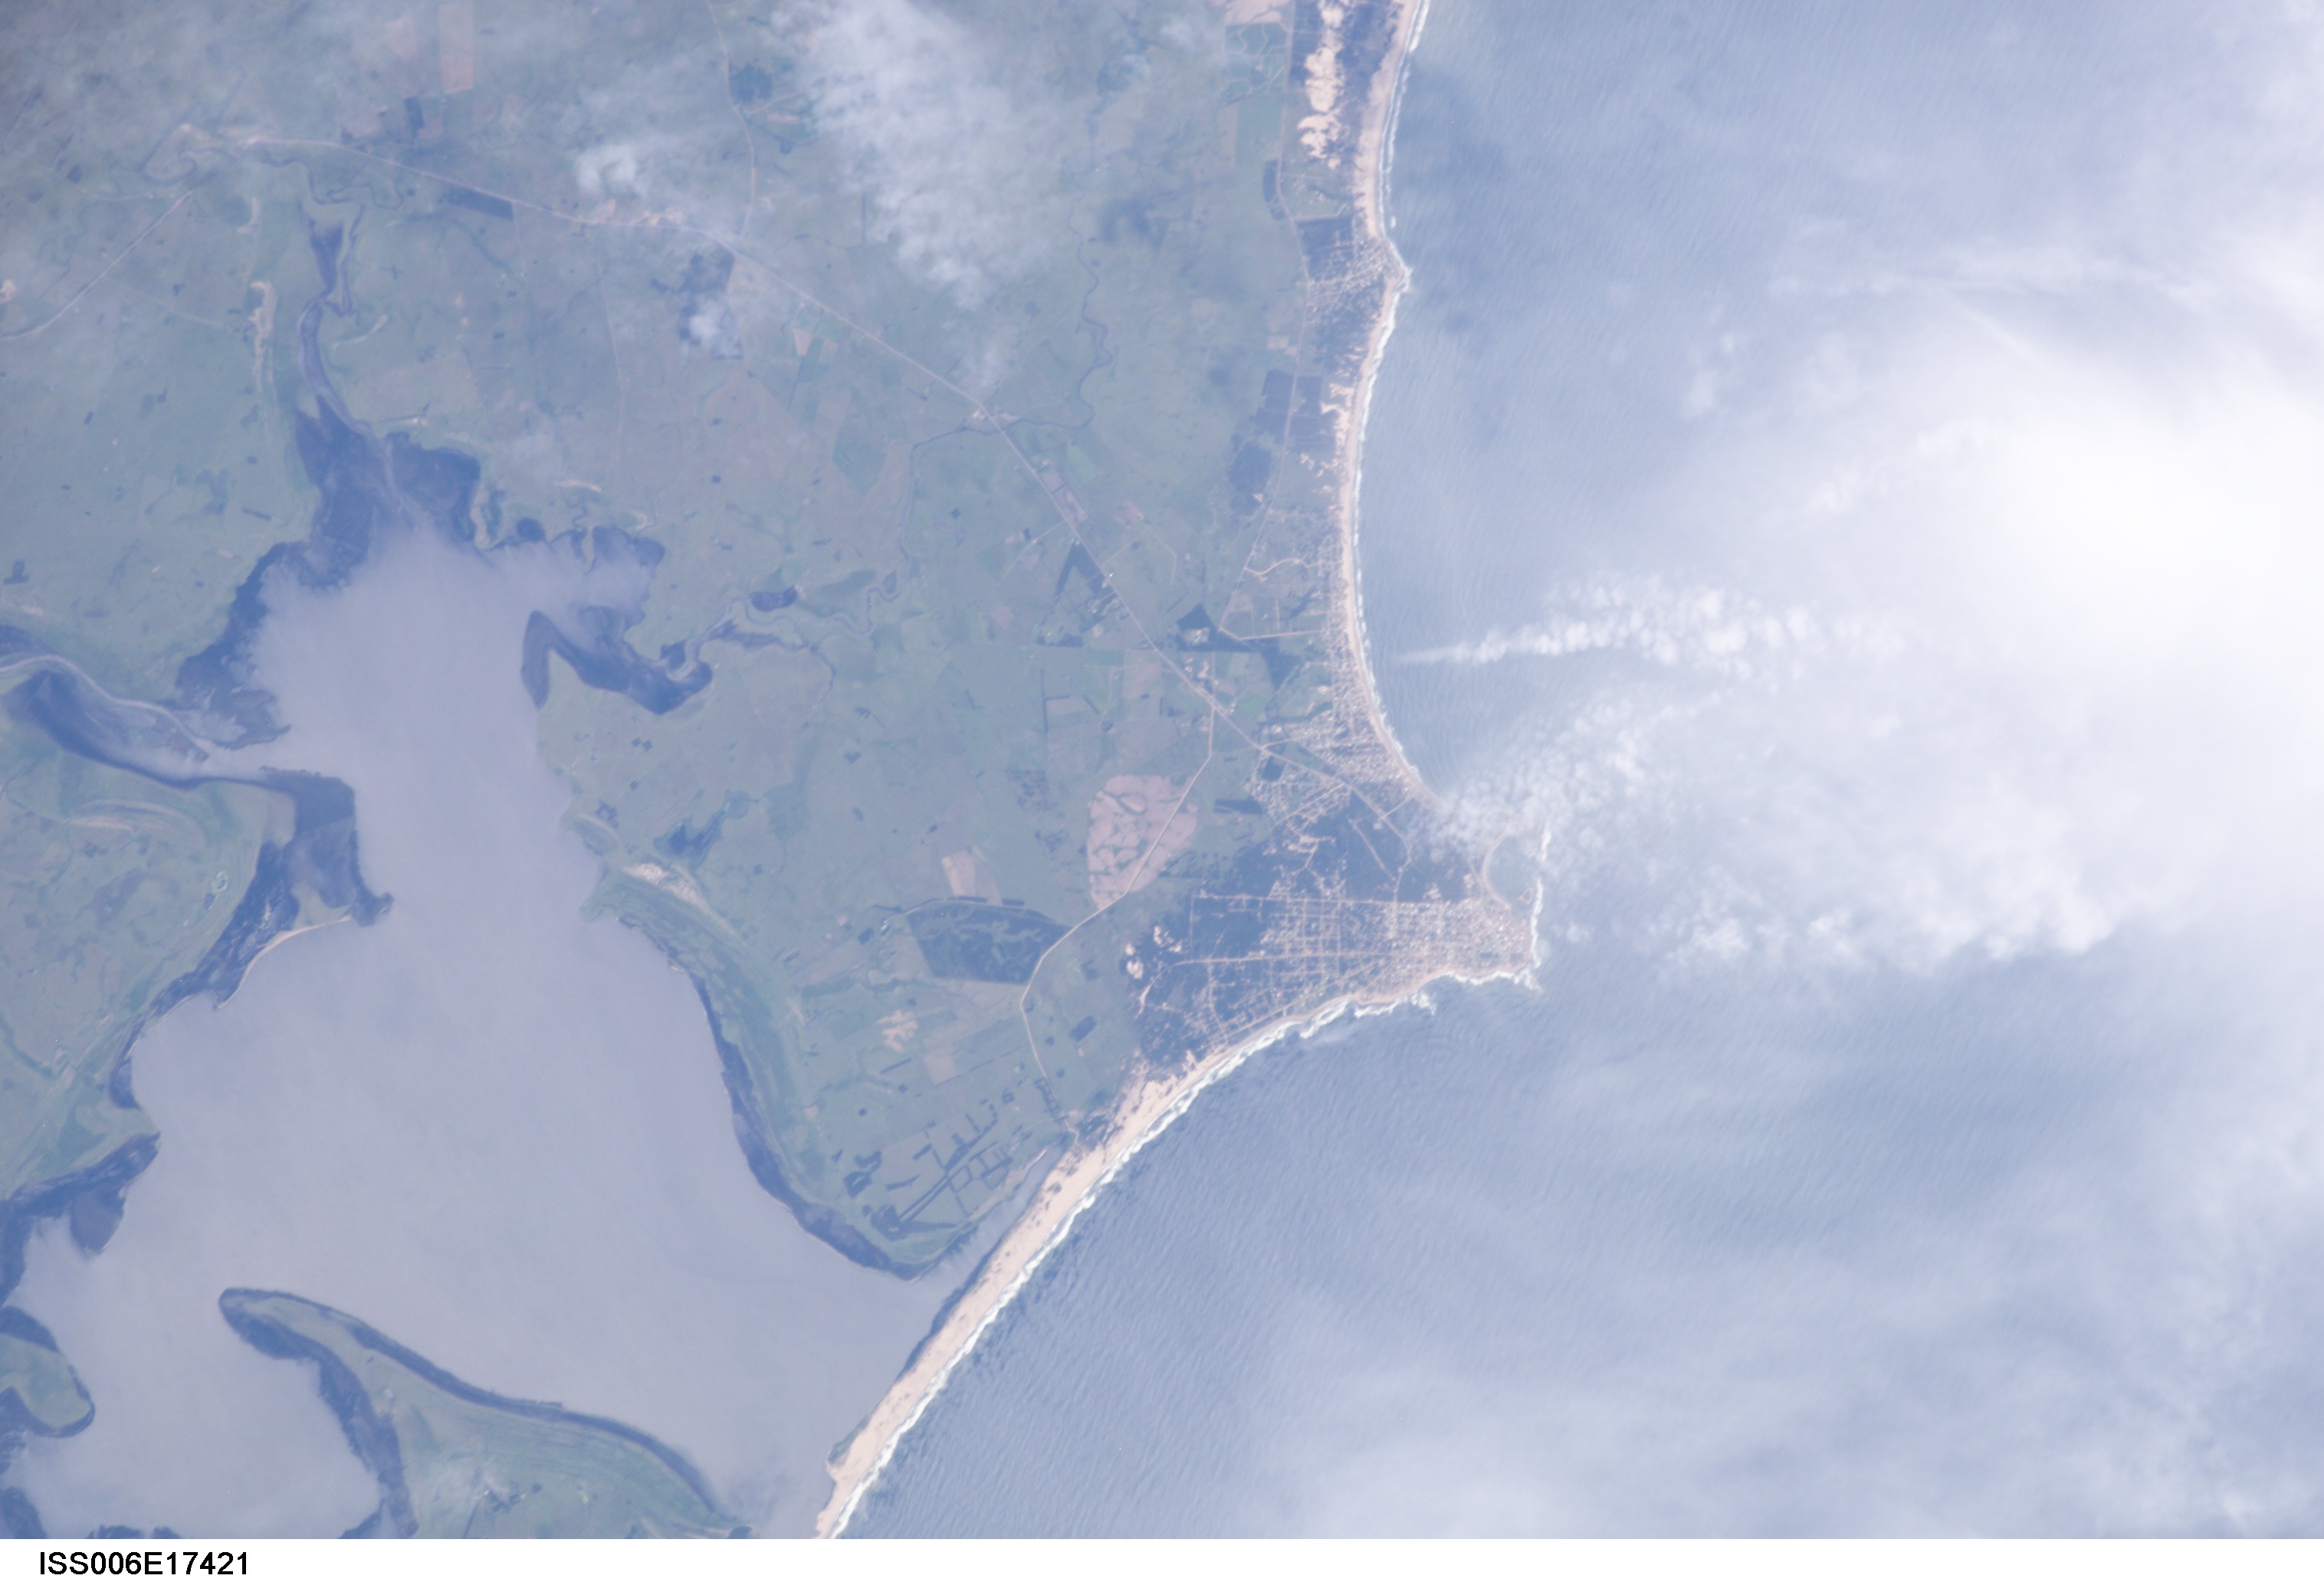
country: URUGUAY
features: CAPE SANTA MARIA, ROCHA LAGOON
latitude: -34.5
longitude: -54.0
